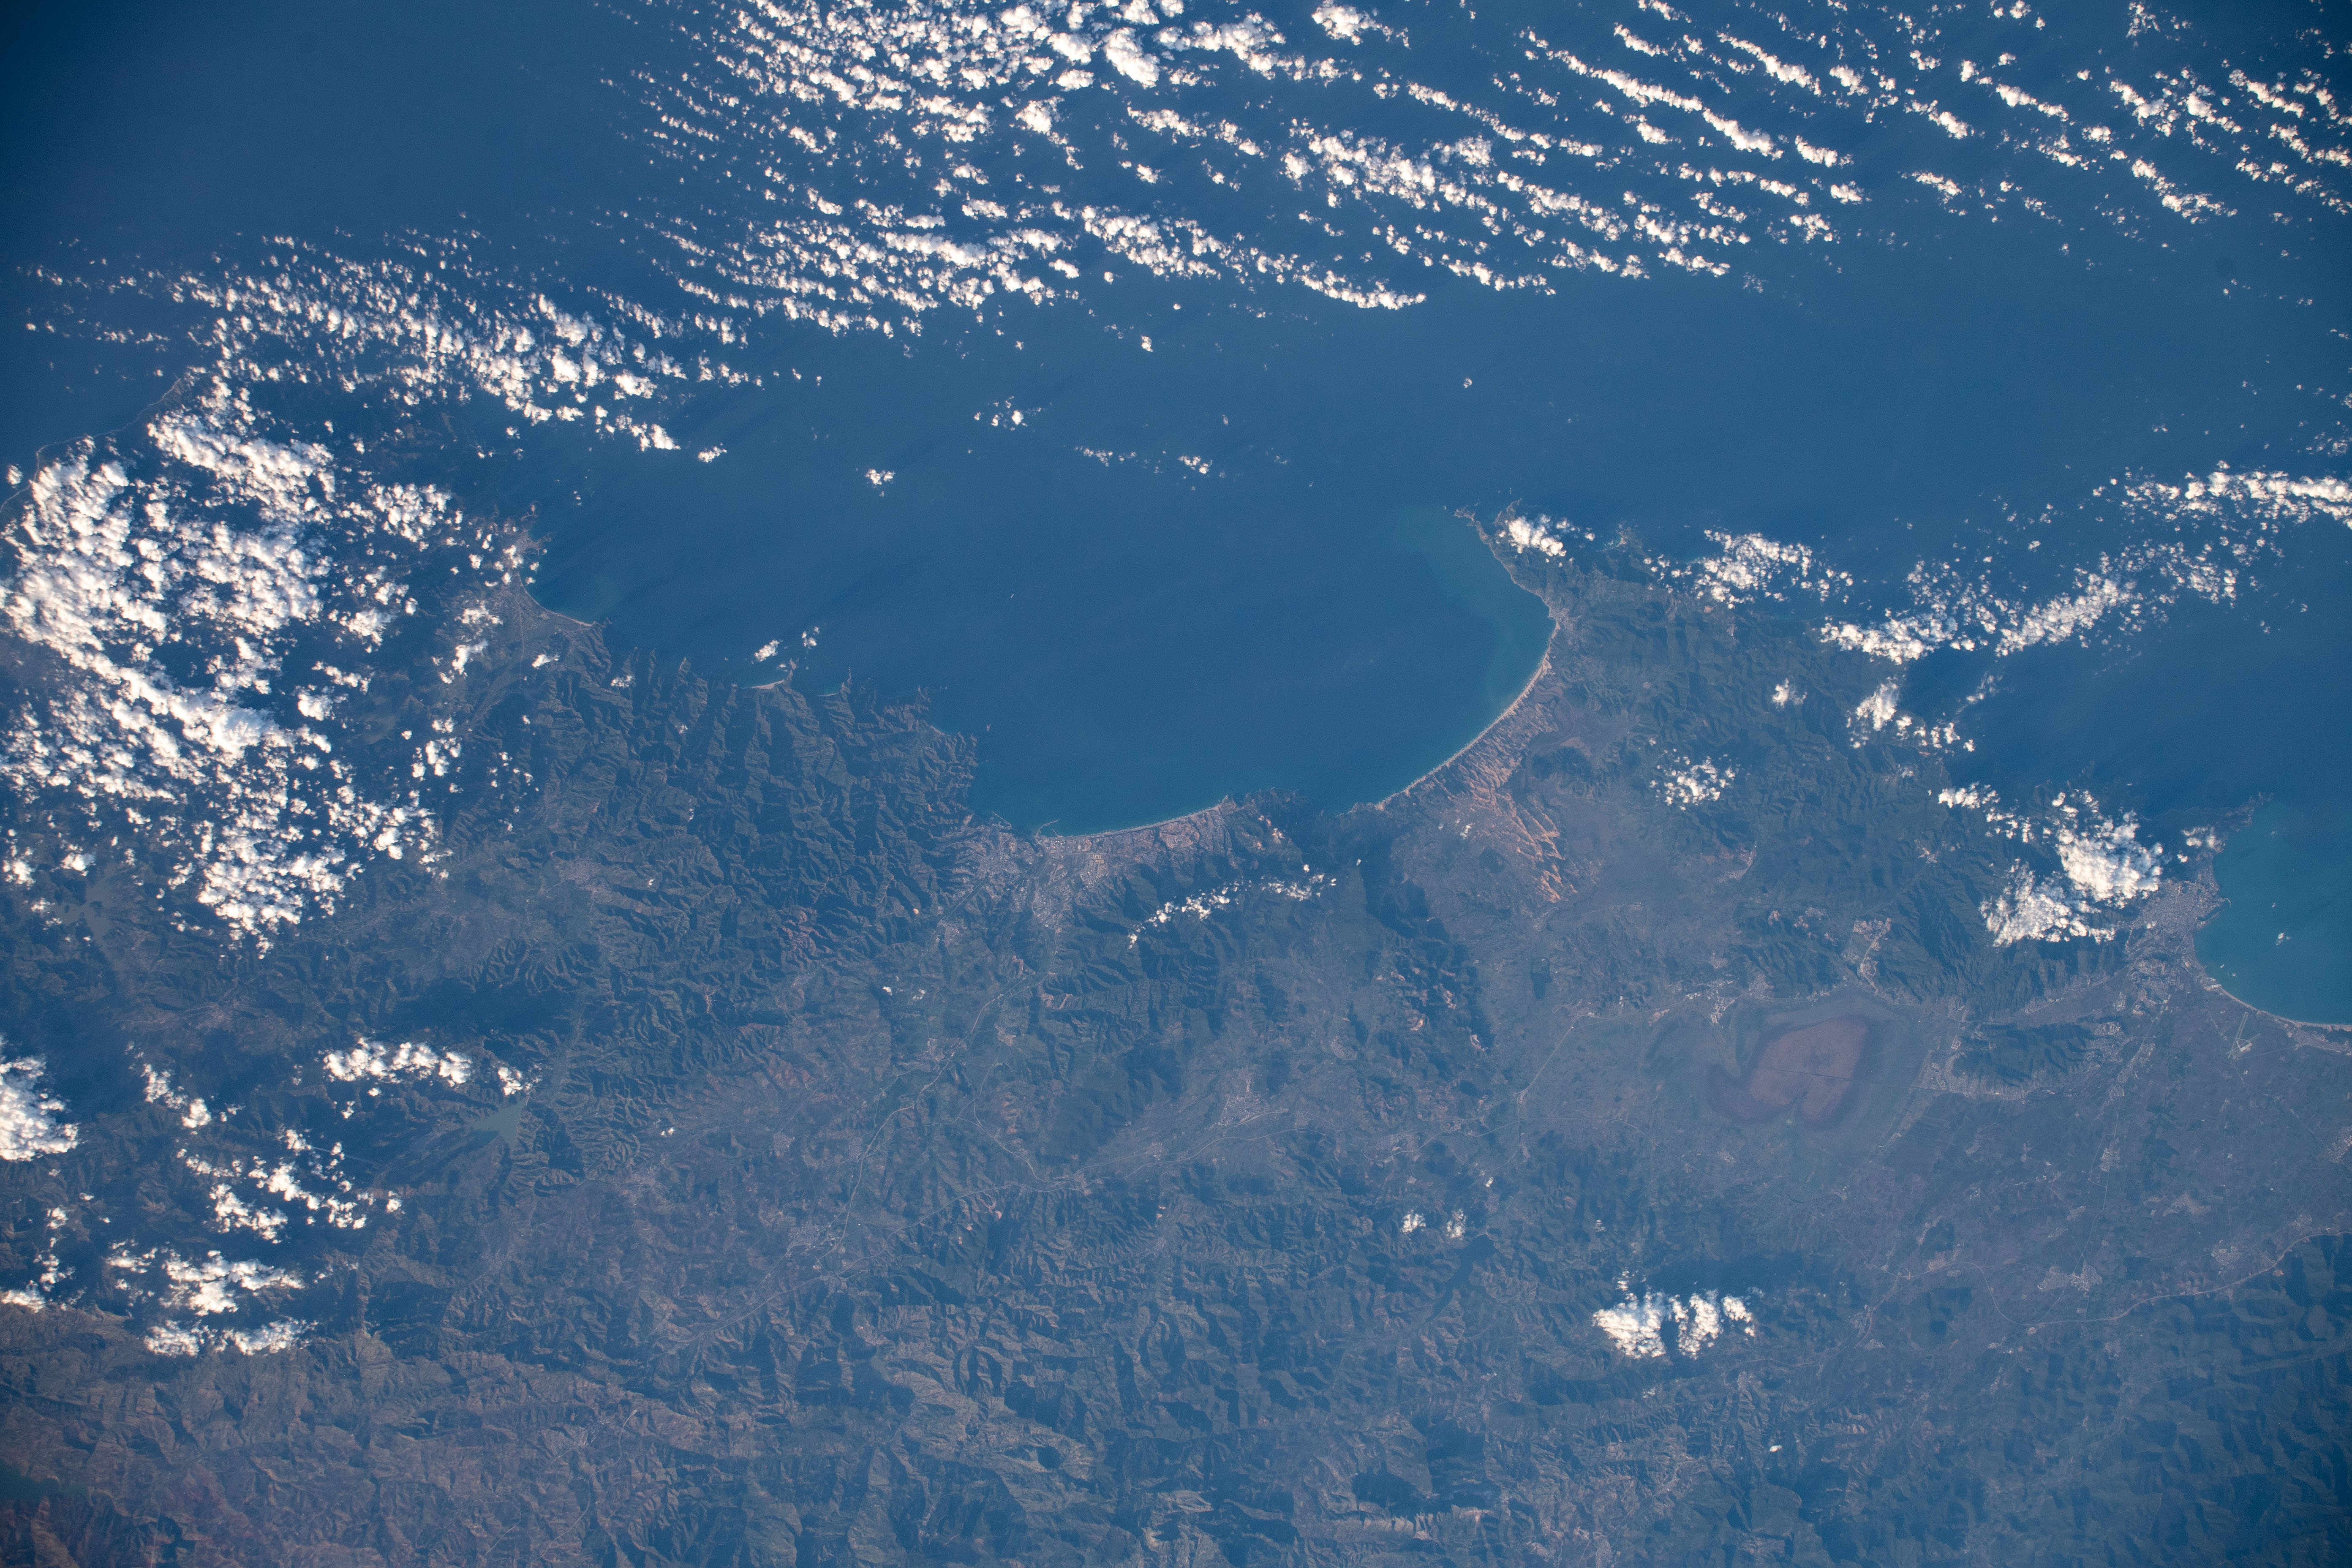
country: ALGERIA
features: ATLAS MOUNTAINS, EDOUGH NATIONAL PARK
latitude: 36.9
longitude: 7.1
